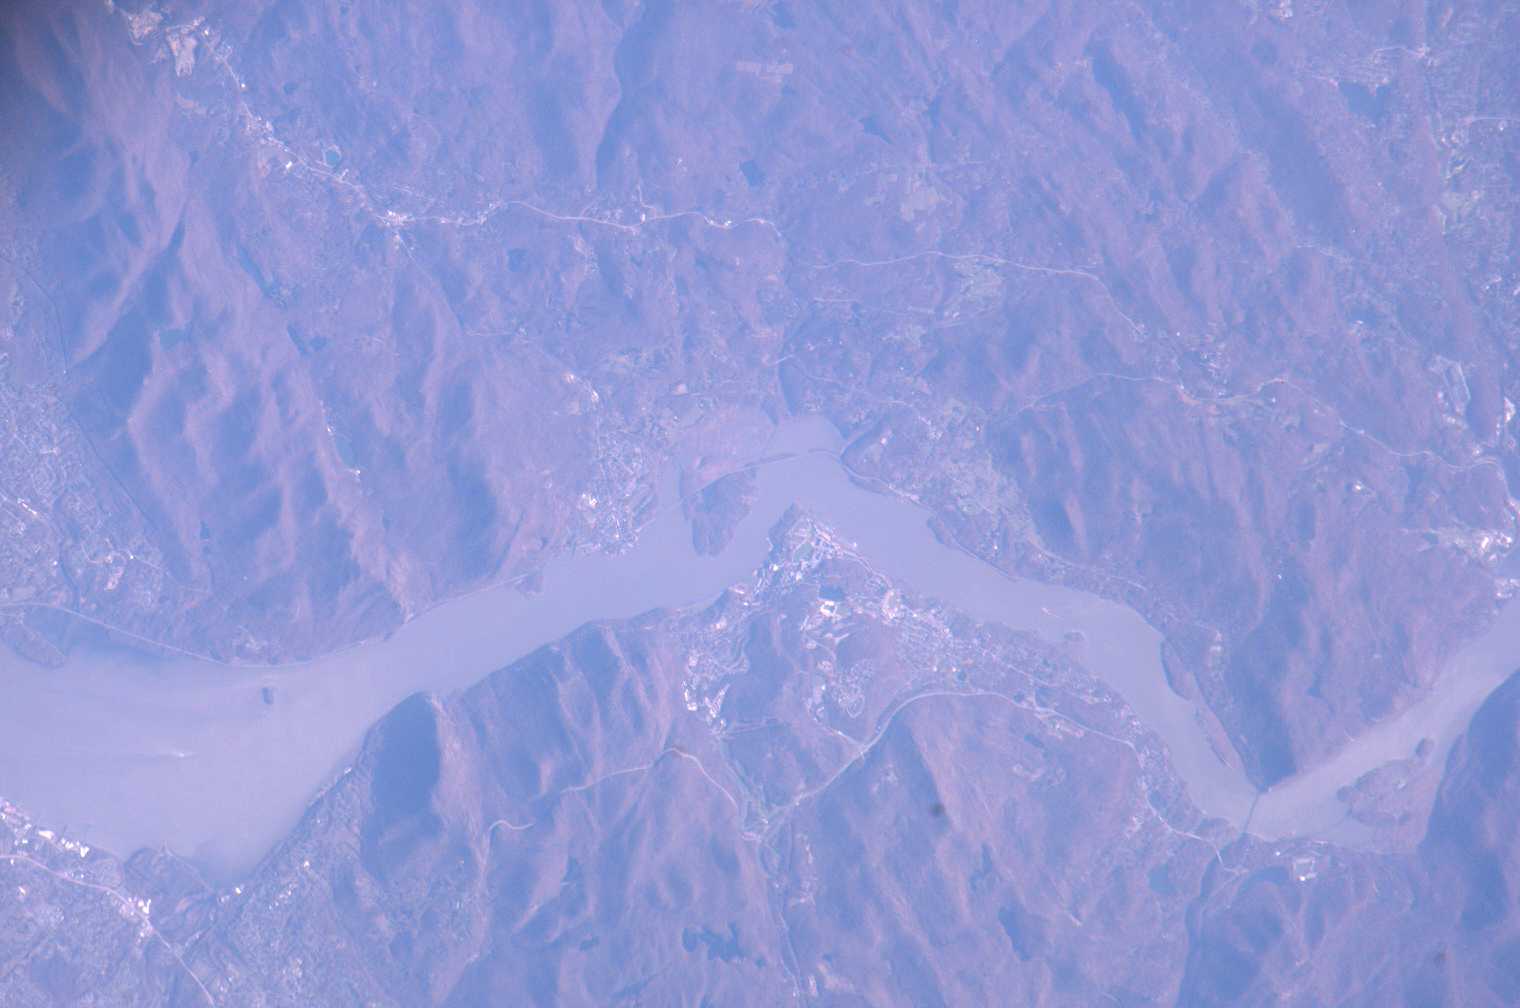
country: USA-NEW YORK
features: HUDSON RIVER, LAKES
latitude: 41.4
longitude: -74.0
